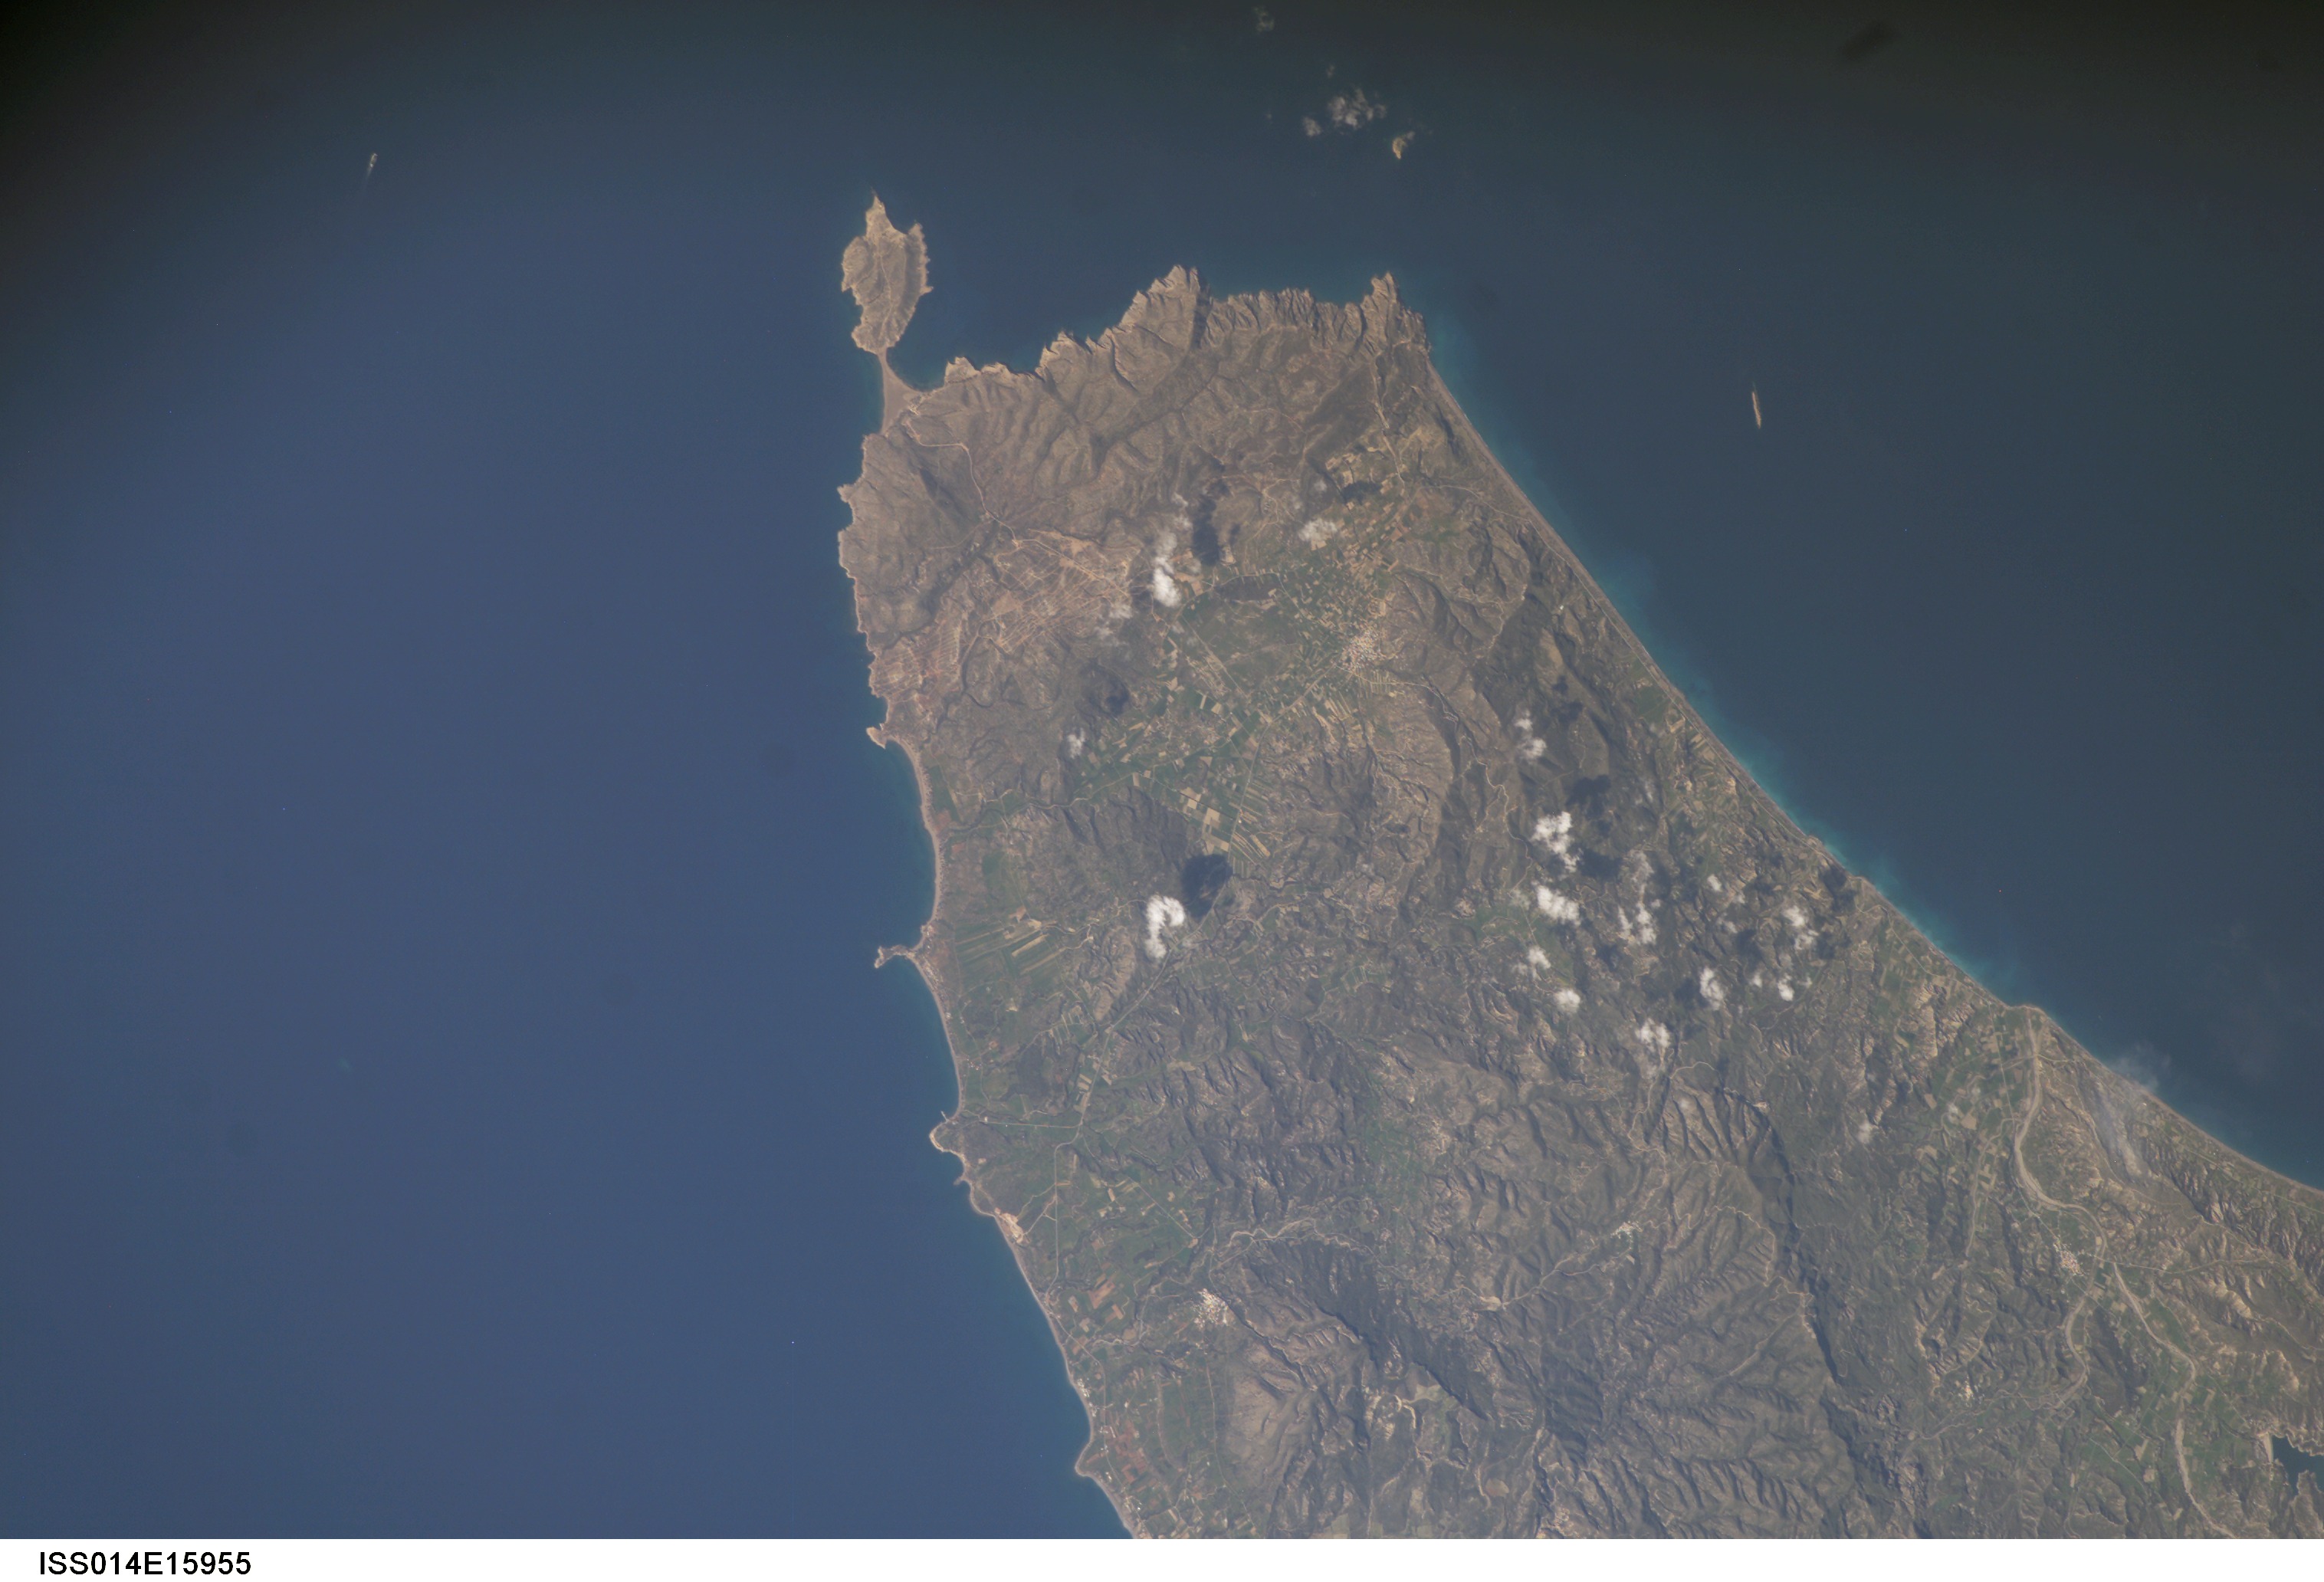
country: GREECE
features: S. RODOS, C. PRASONISI, HILLS
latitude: 36.0
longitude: 27.8
